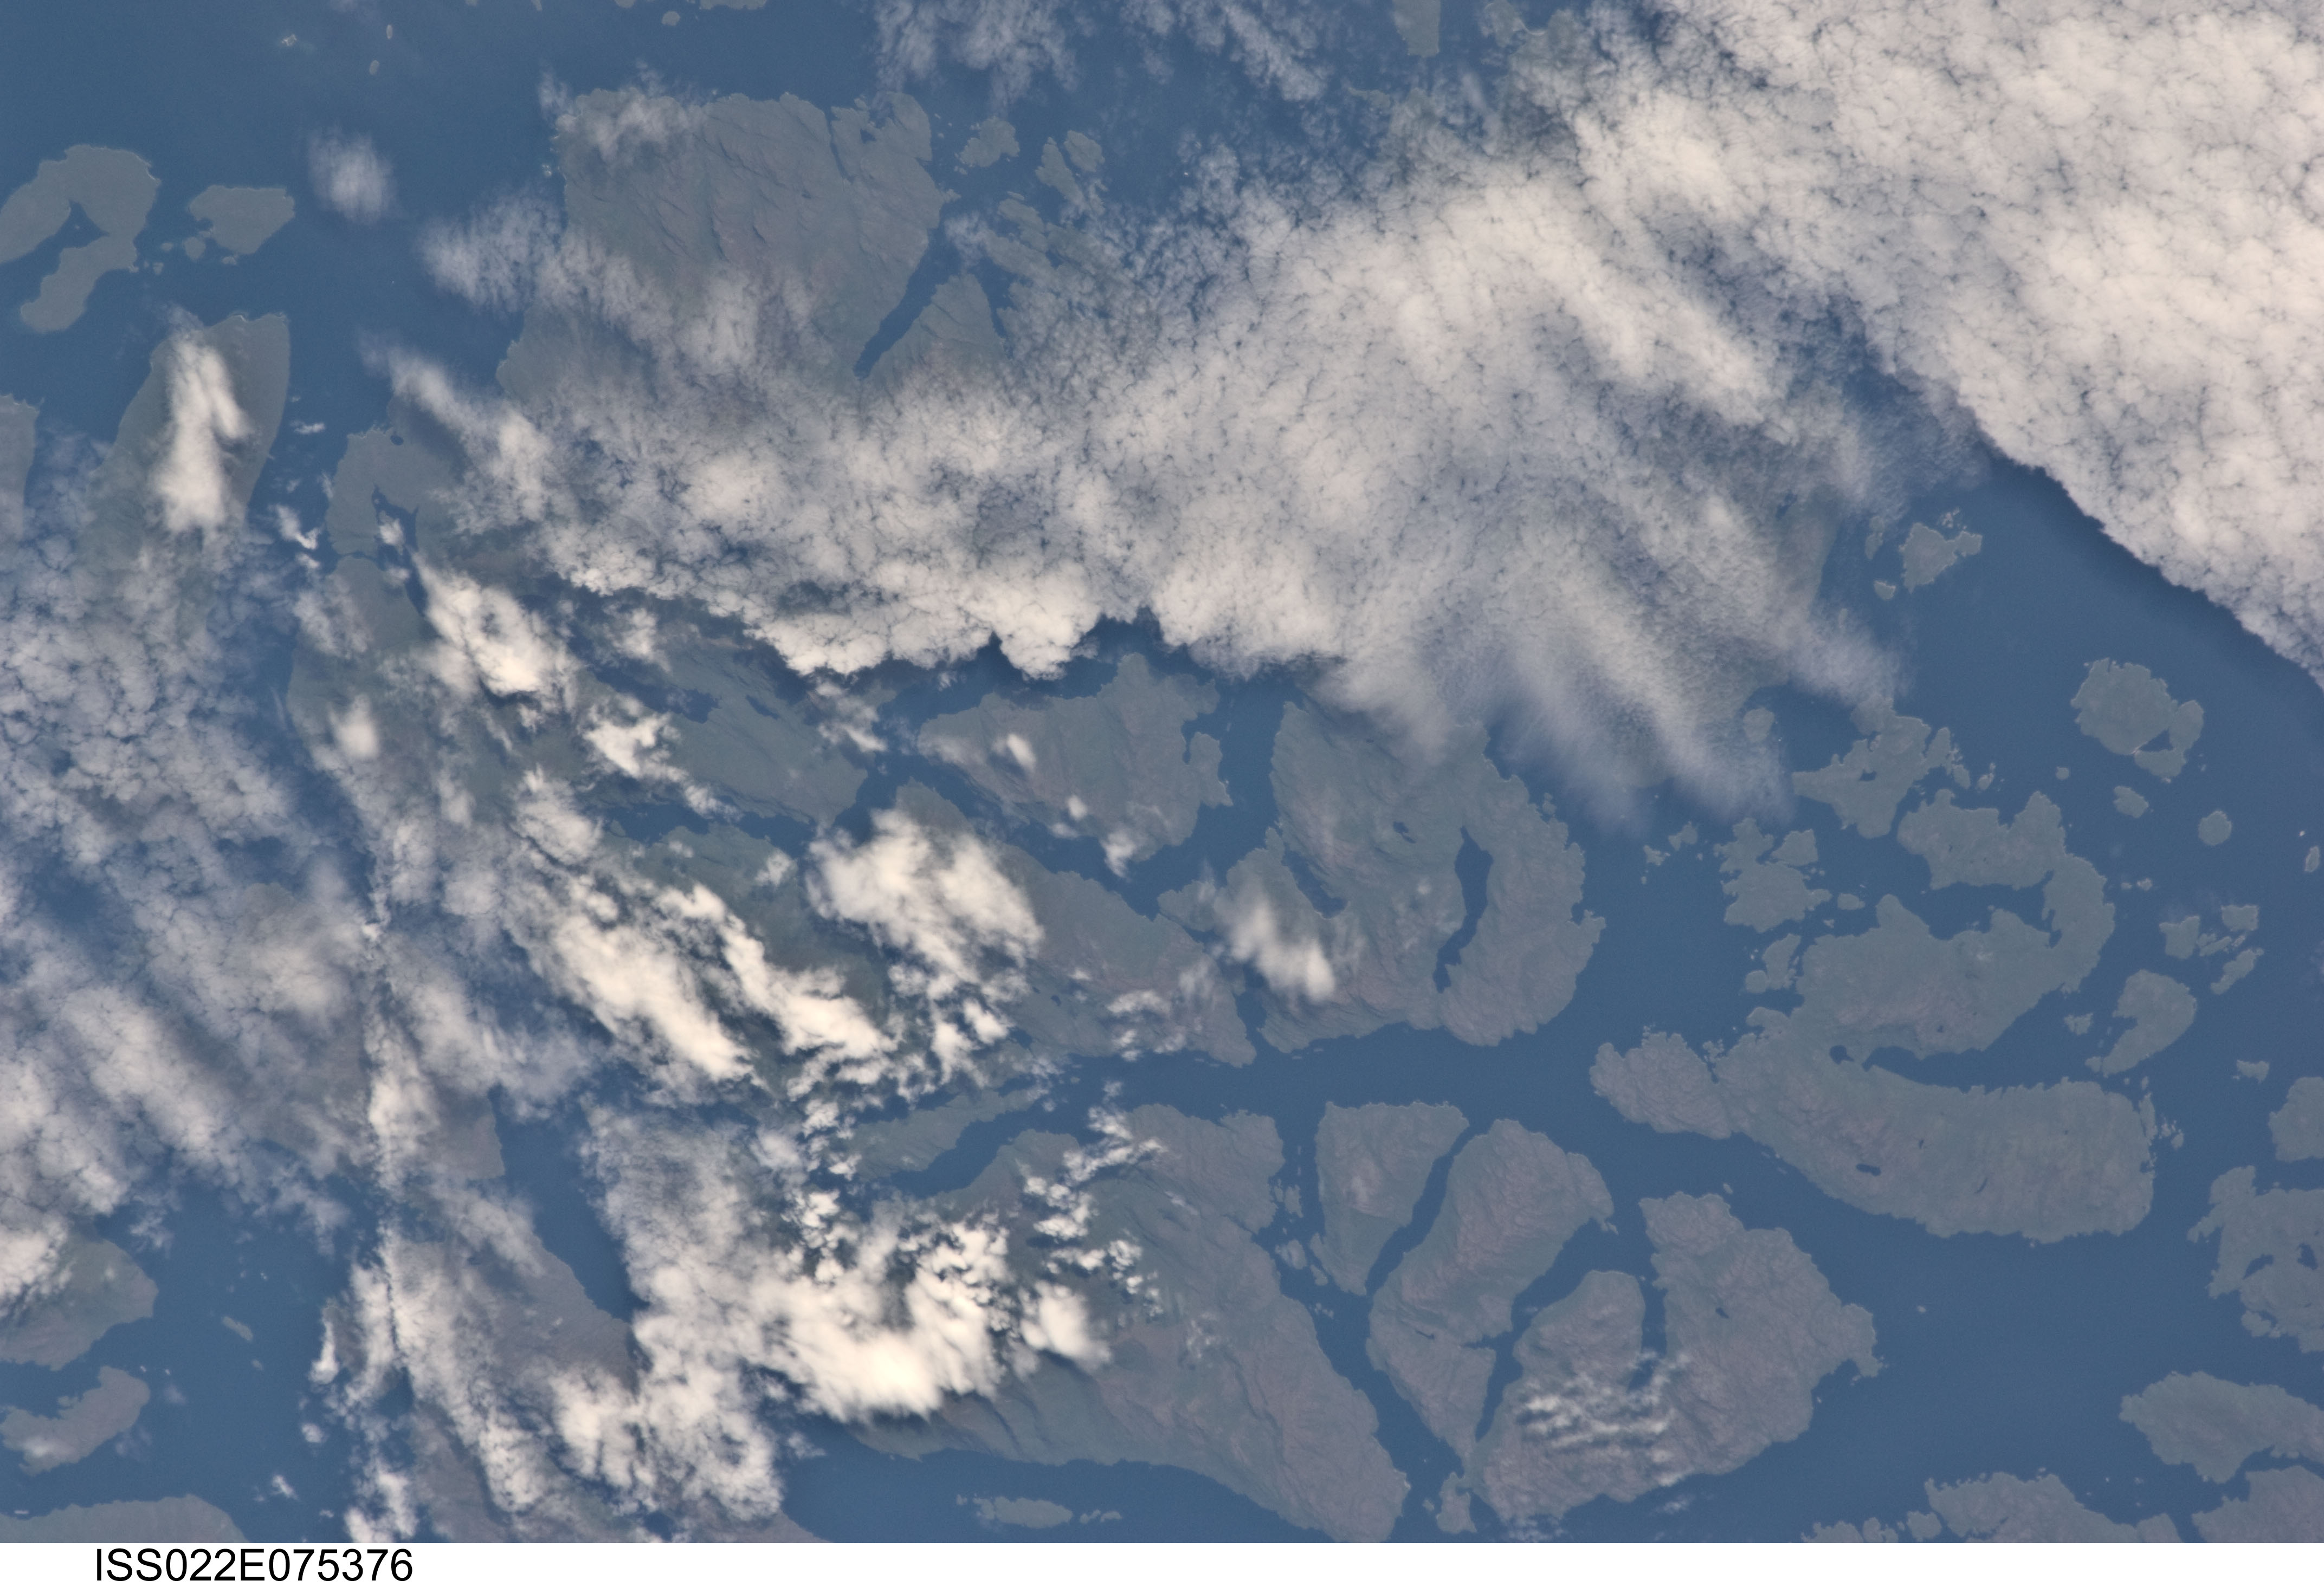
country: CHILE
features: DE LOS CHONOS ARCH., CHAFFERS I., ROJAS I., CHANNELS, FOREST, LAKES
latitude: -44.3
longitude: -73.9
